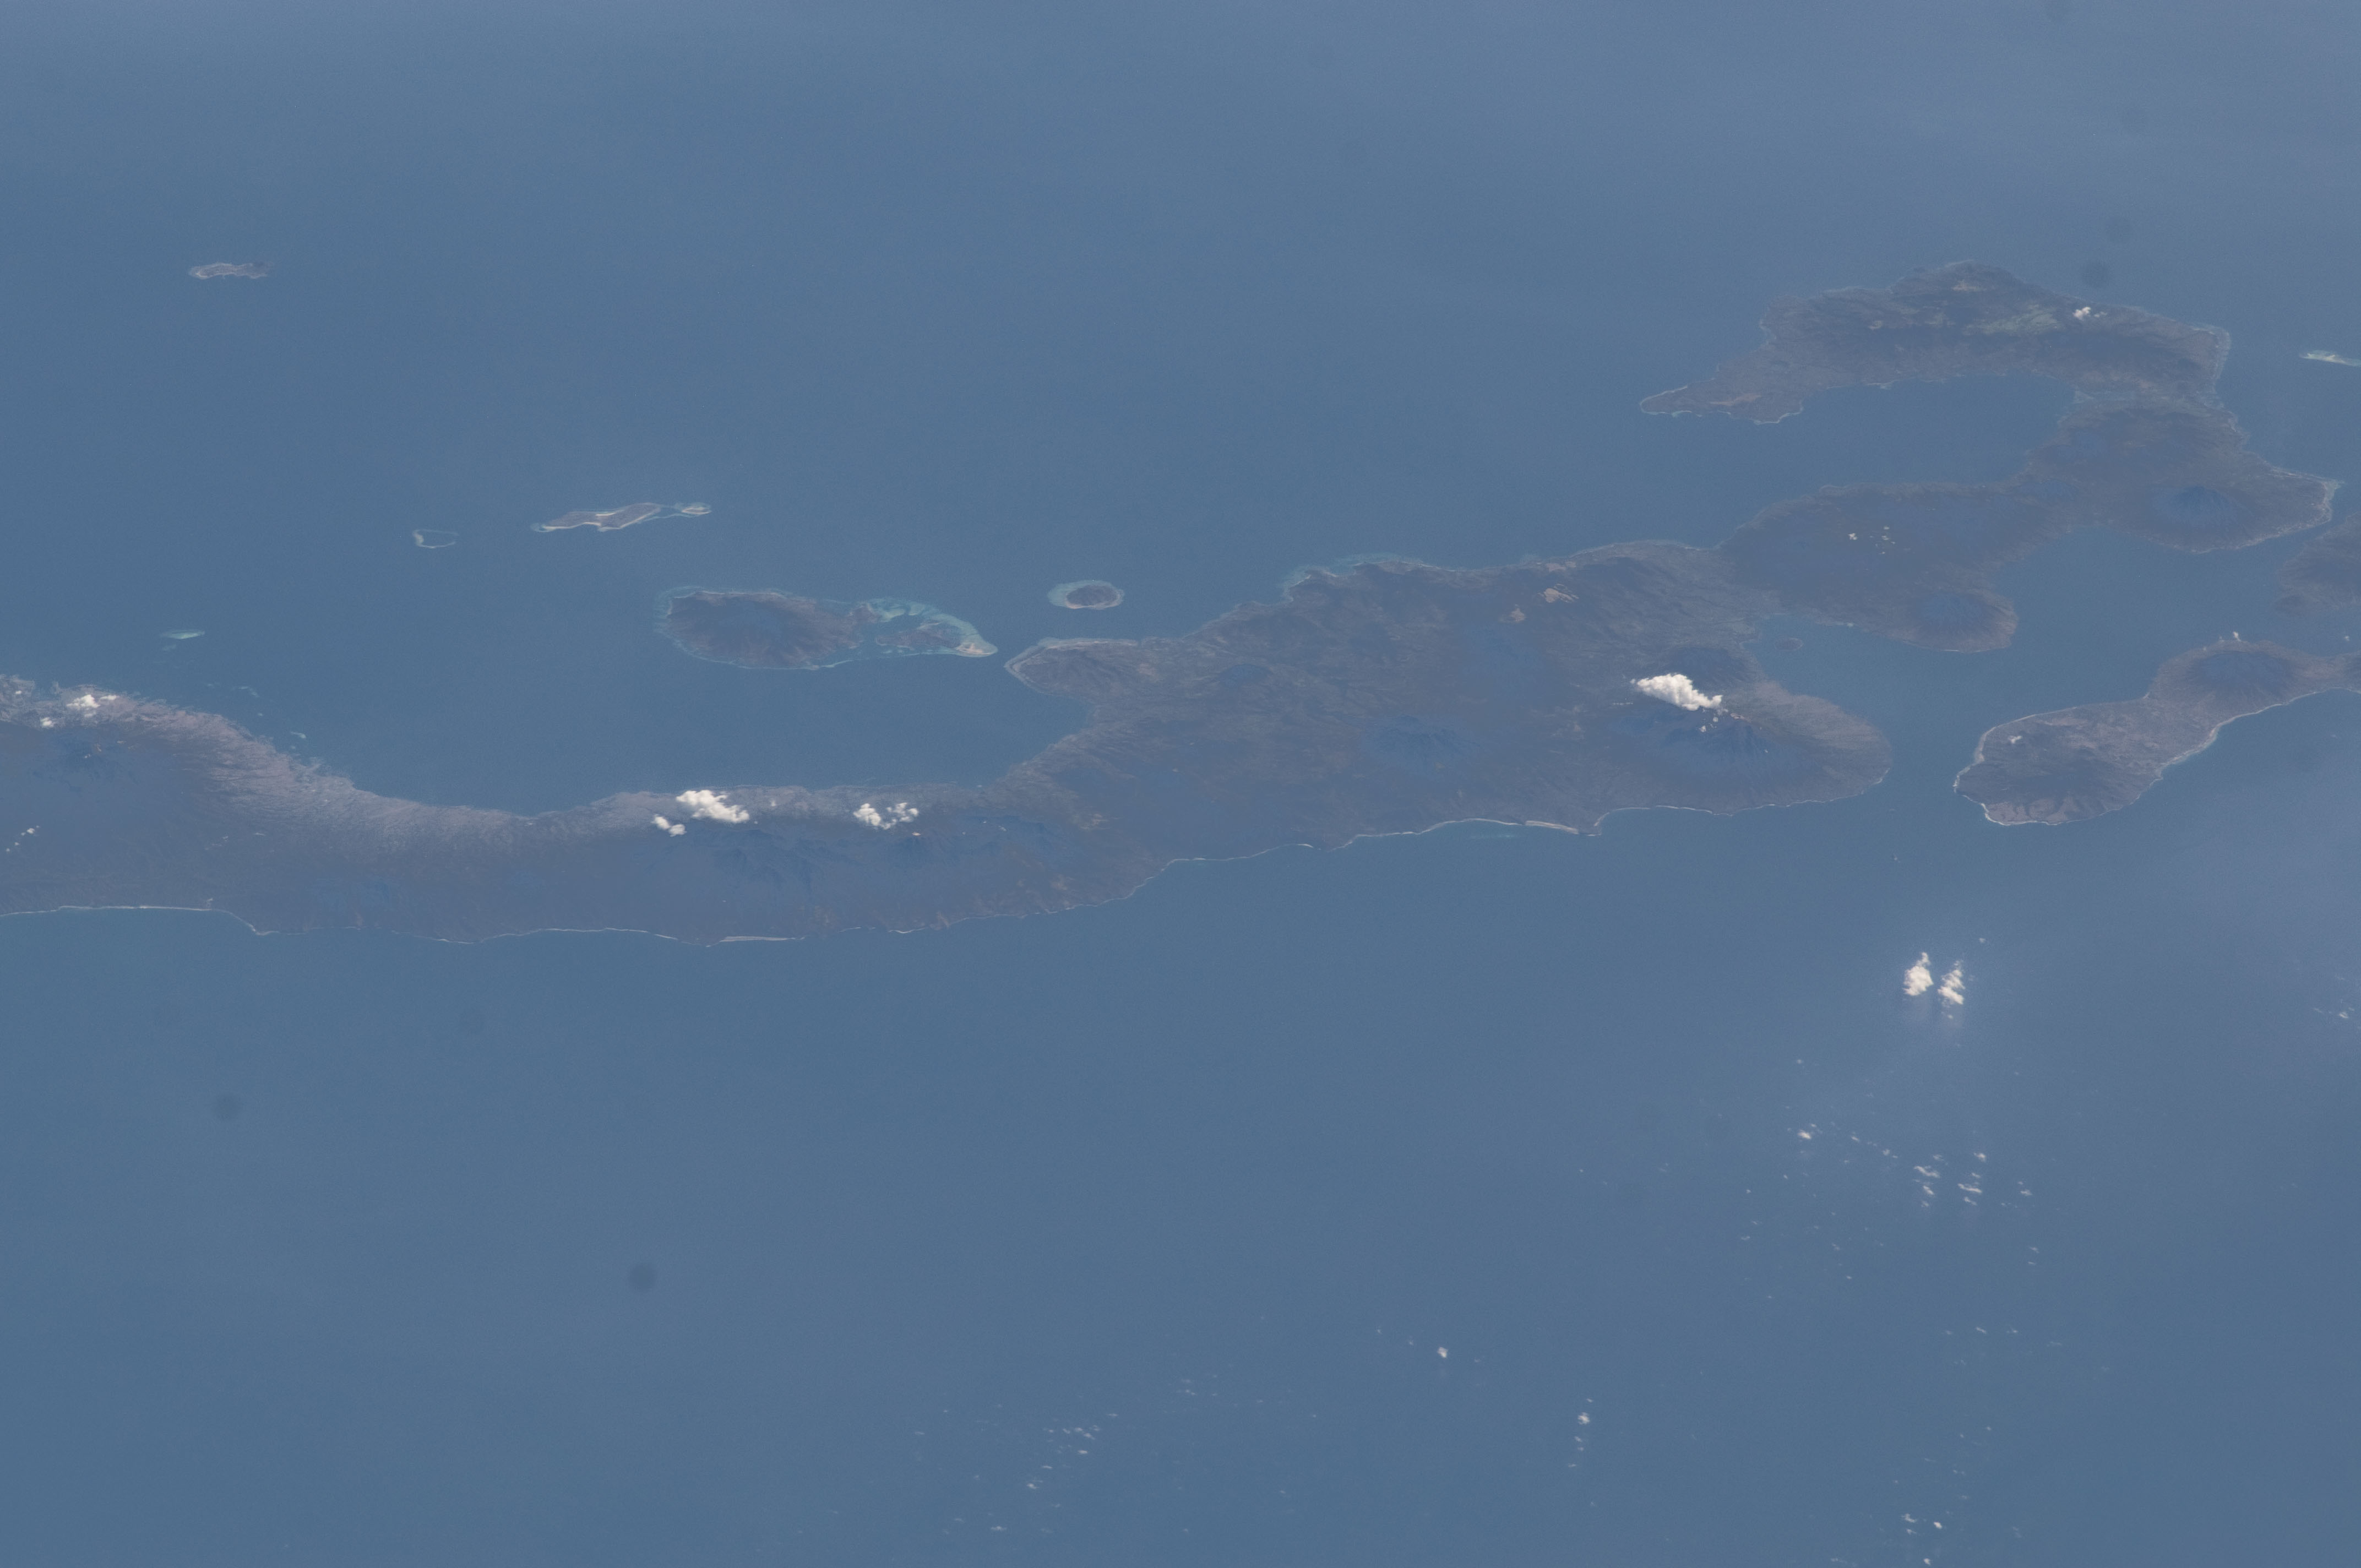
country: INDONESIA
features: LESSER SUNDA I., FLORES, PULAU BESAR, INDIAN O.
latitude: -8.7
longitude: 122.4
